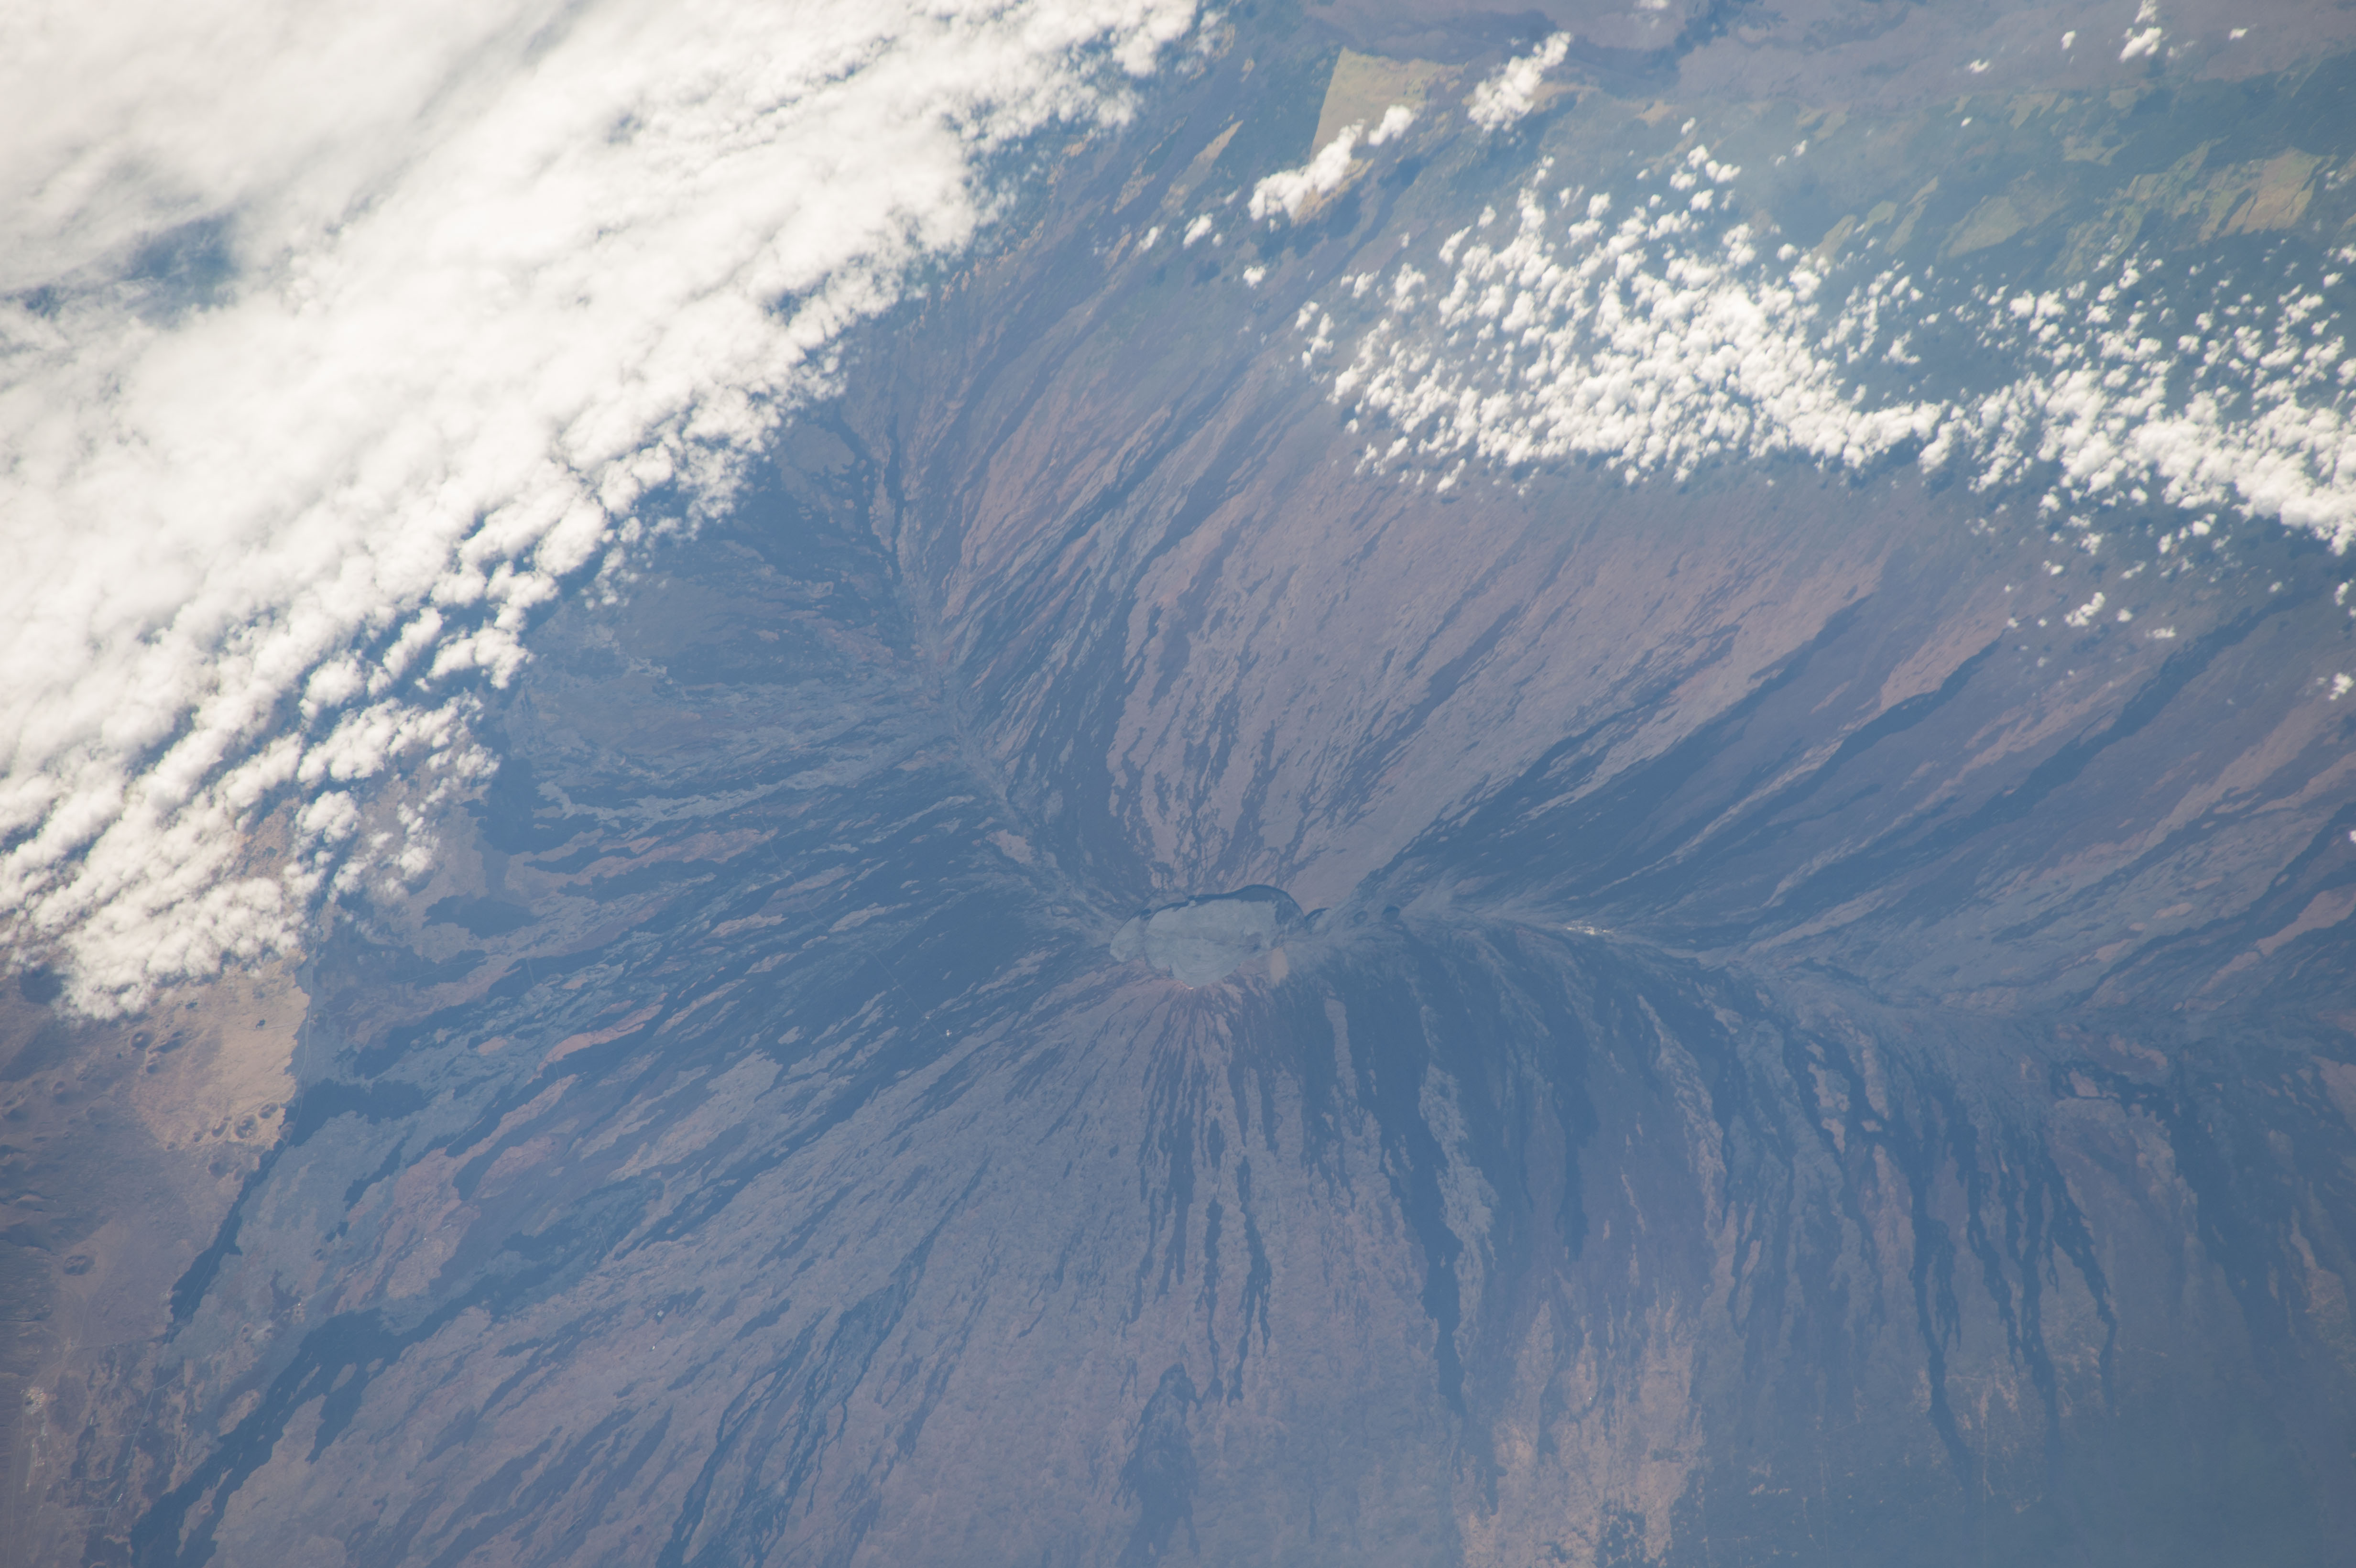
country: USA-HAWAII
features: SOUTH KONA HI,MAUNA LOA - SOUTH PIT,HAWAIʻI,MAUNA LOA,MAUNA LOA SUMMIT CALDERA,HAWAII,MAUNA LOA - NORTH PIT,ISLAND OF HAWAII
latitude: 19.5
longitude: -155.5
